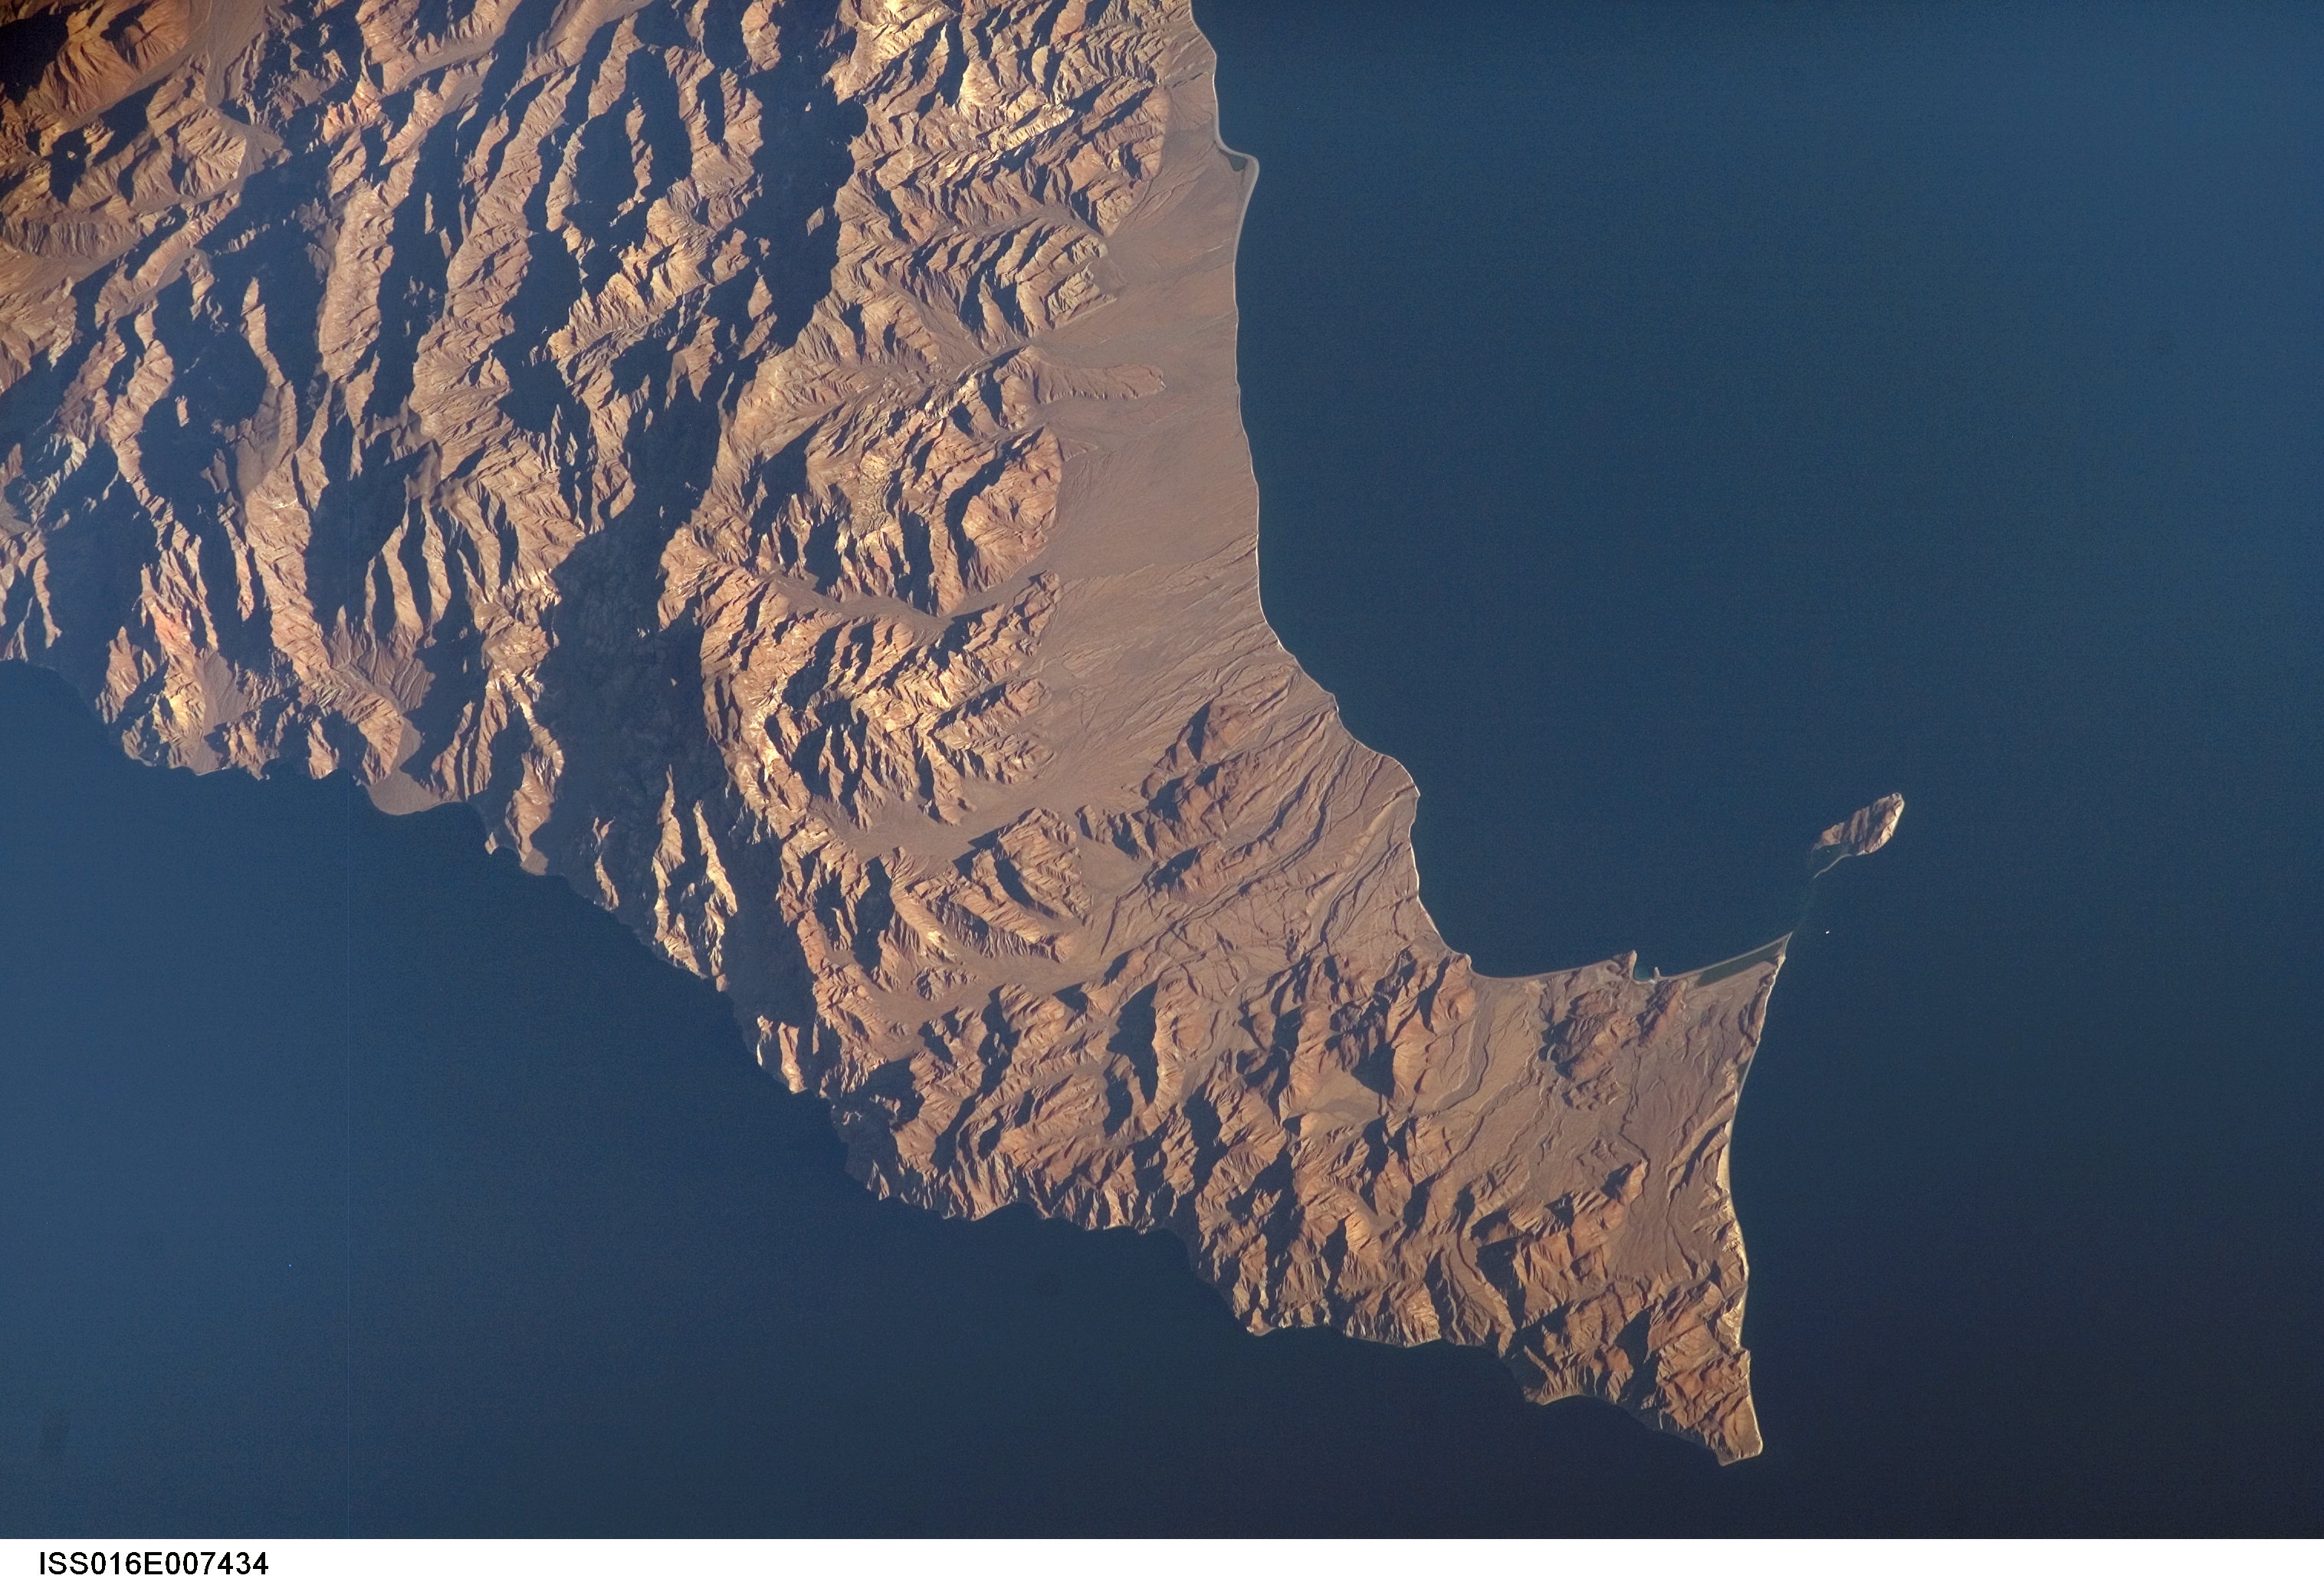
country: MEXICO
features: S. GUARDIAN ANGEL I., MTS.
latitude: 29.1
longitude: -113.2
